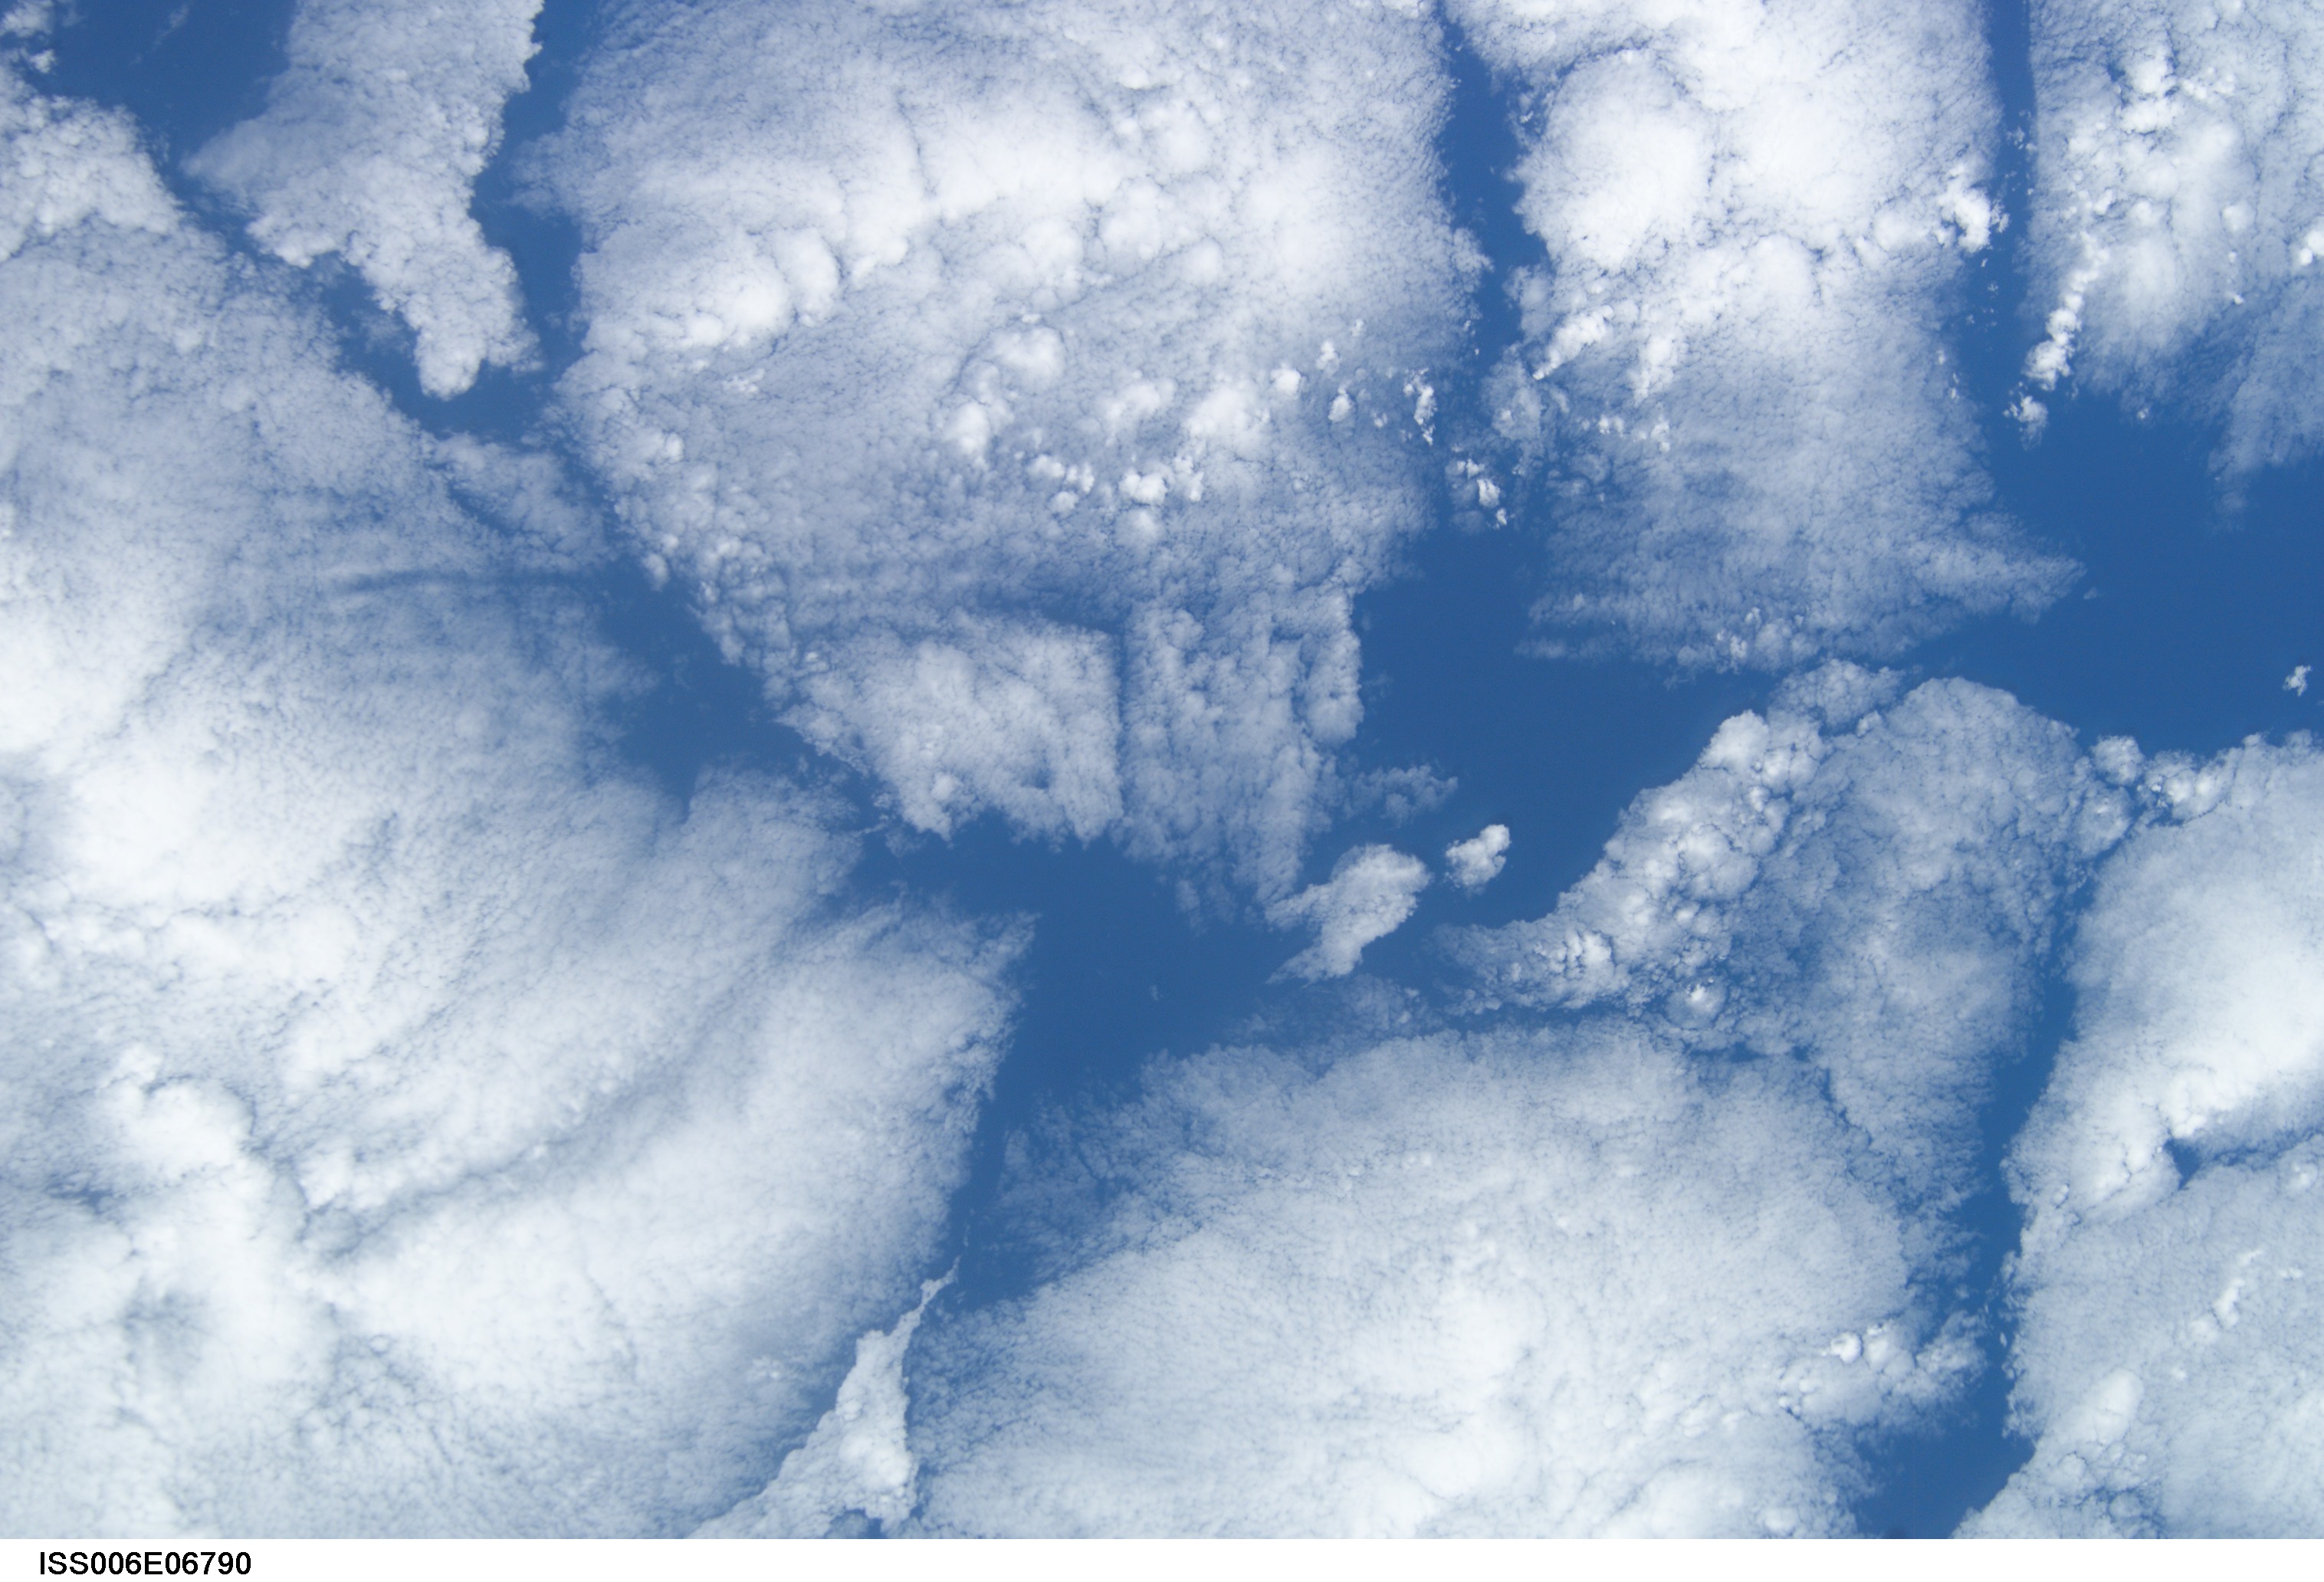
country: PACIFIC OCEAN
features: STRATUS CLOUD BANKS
